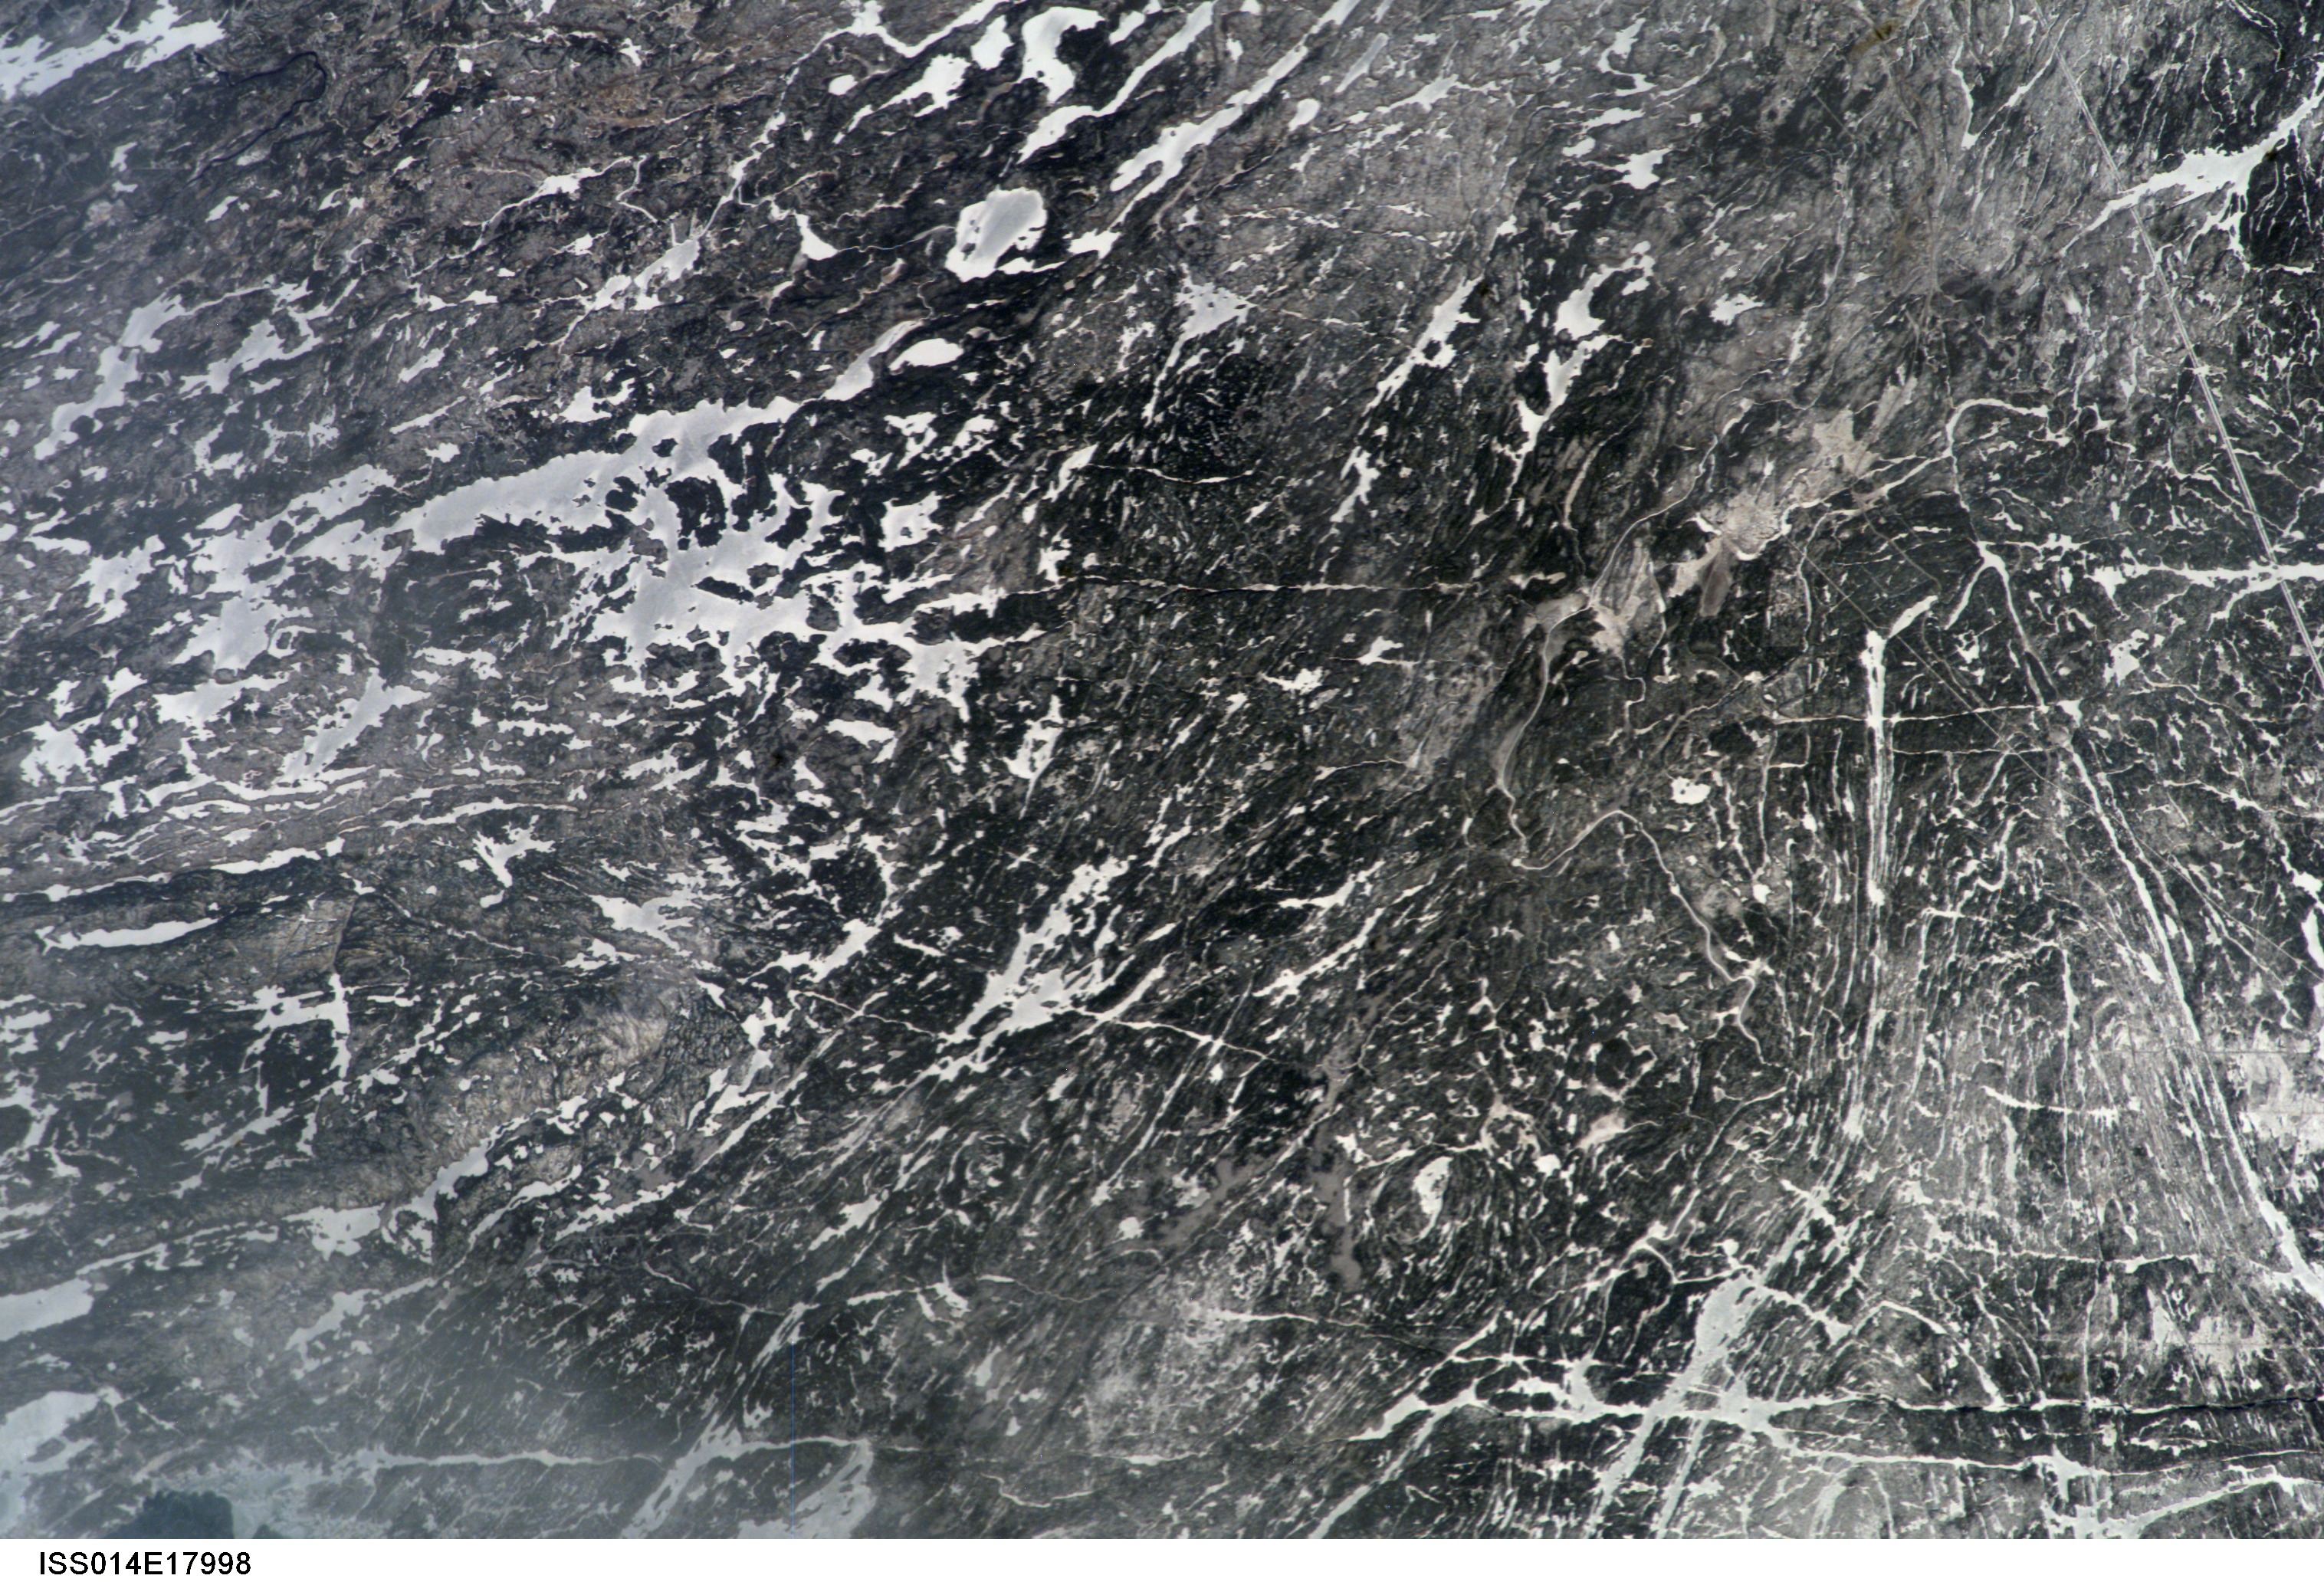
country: CANADA-O
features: LAKE PANACHE, ICE, ROADS, LAKES
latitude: 46.0
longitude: -81.0
